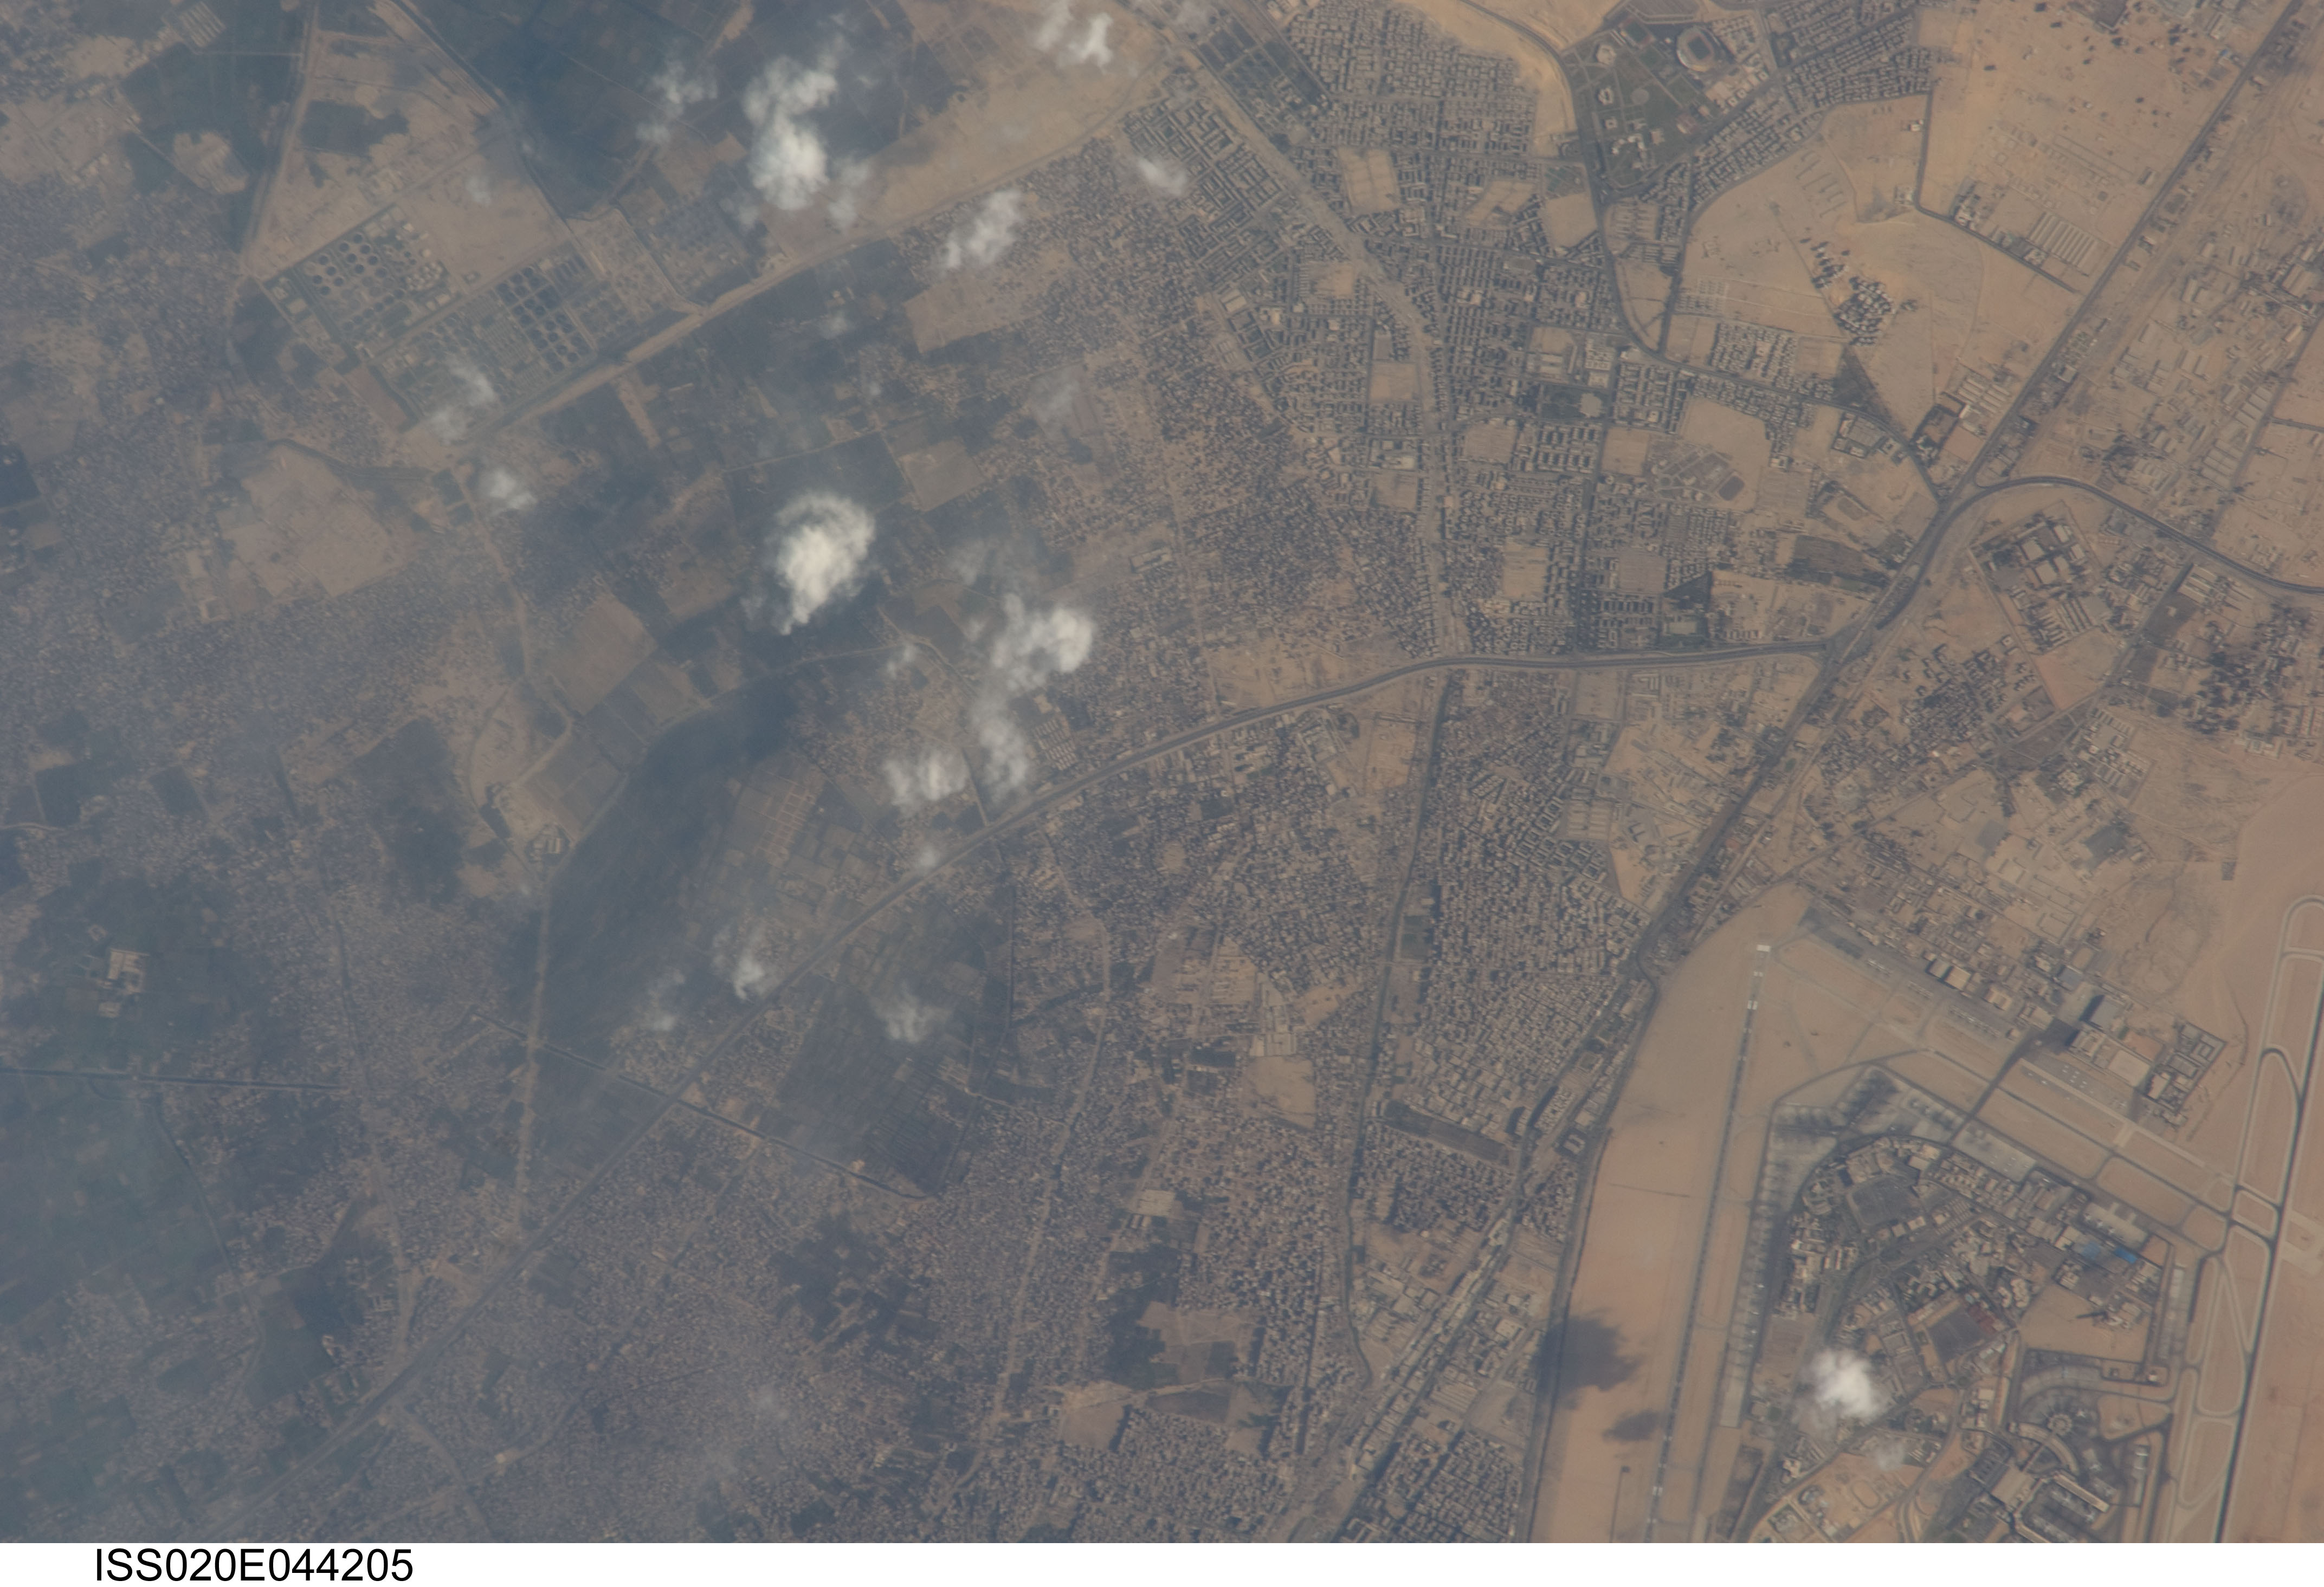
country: EGYPT
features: QALAG, ROADS, CAIRO INTL. AIRPORT
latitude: 30.2
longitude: 31.4
